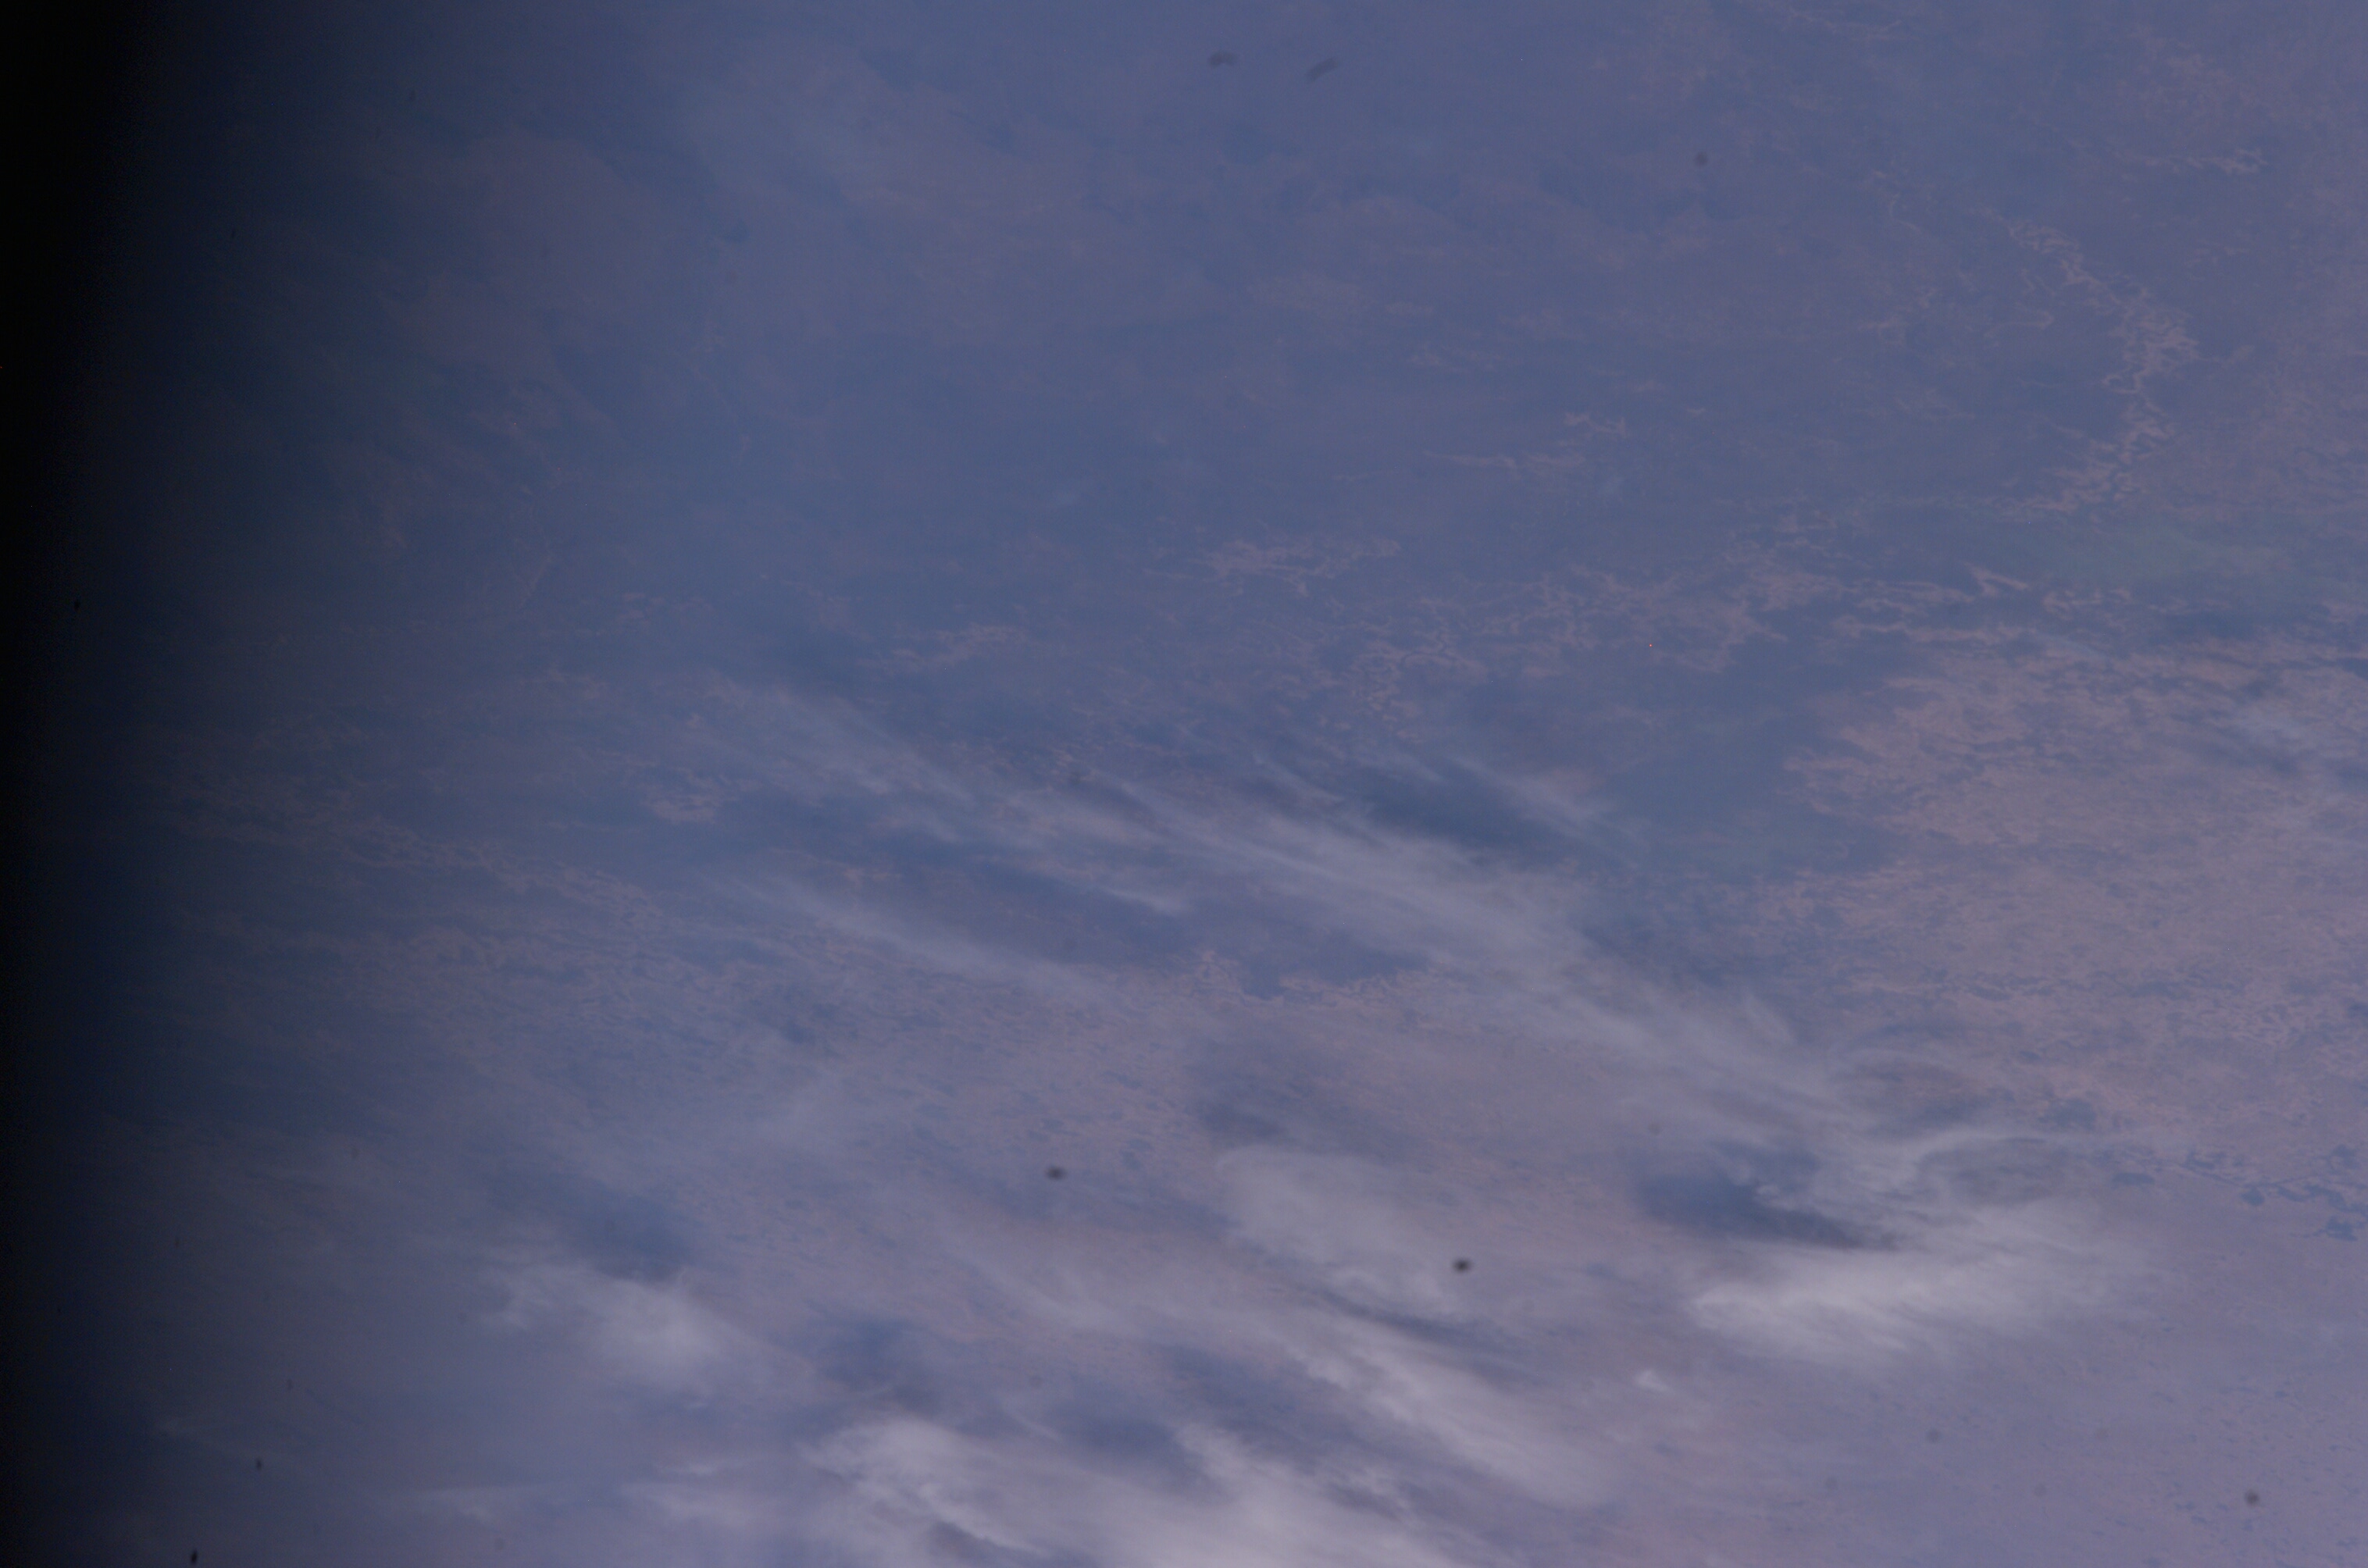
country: SUDAN
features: WADI IBRAH FAN, BAHR AL ARAB
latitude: 10.5
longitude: 26.0
